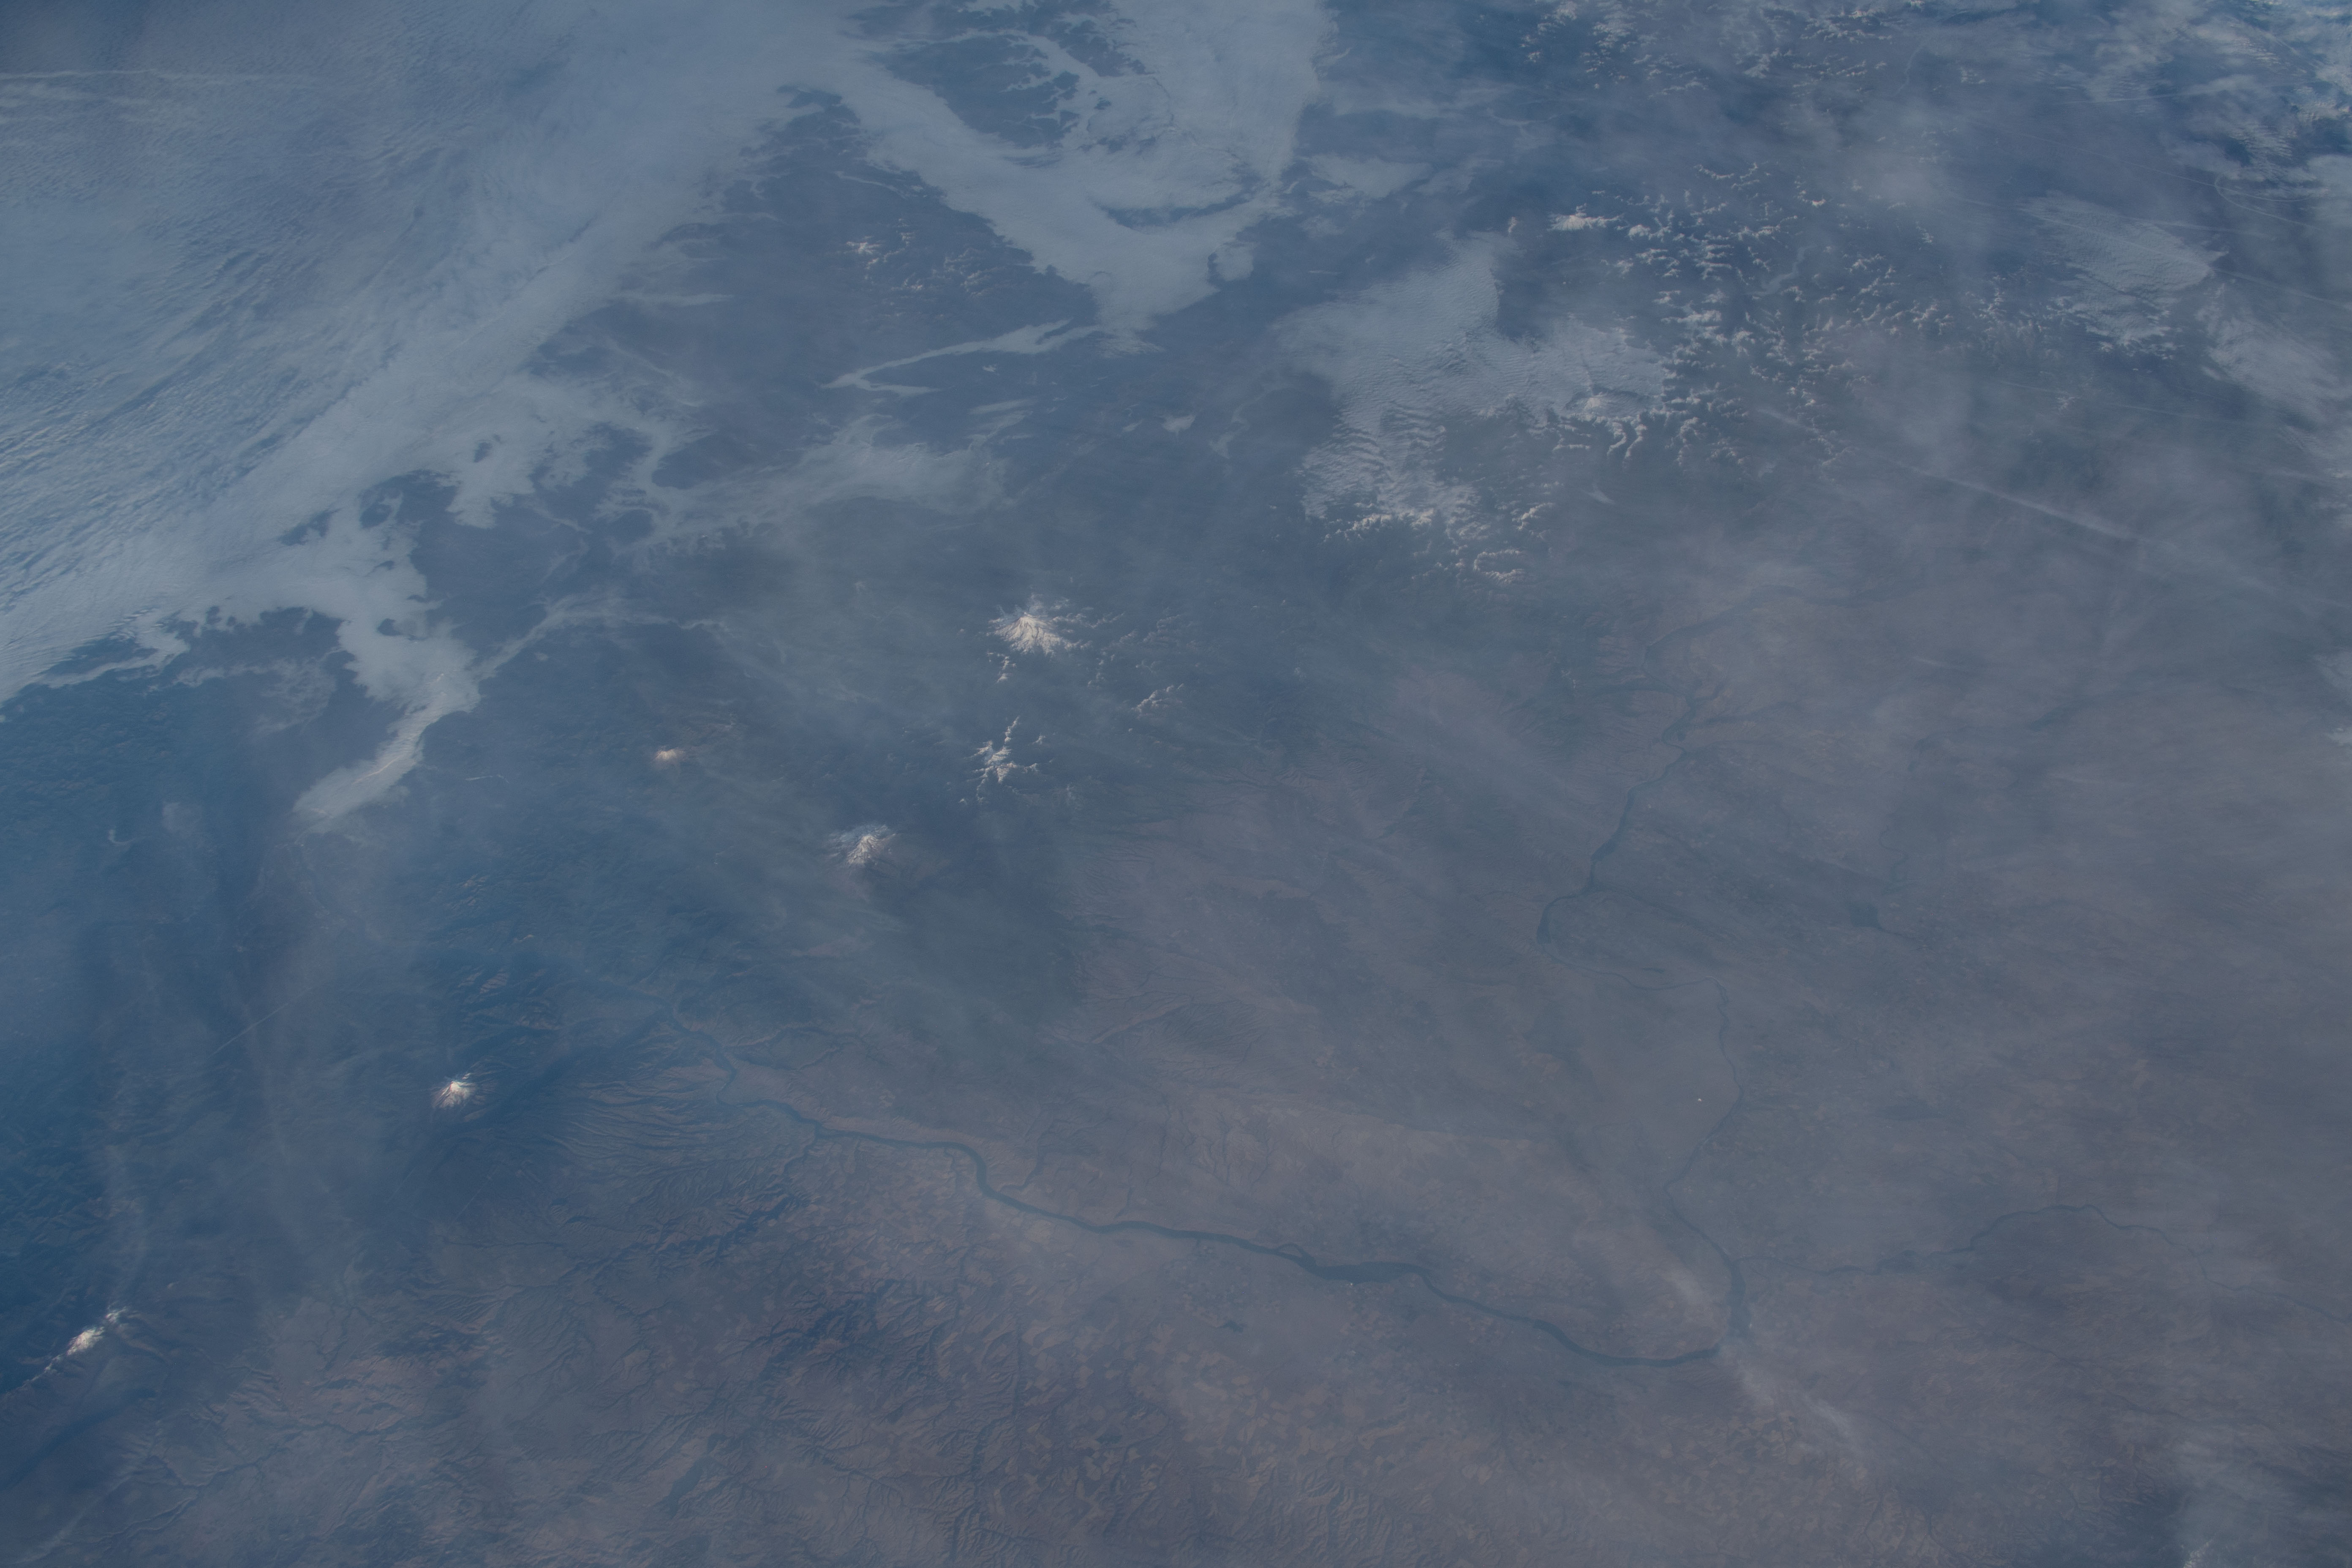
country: USA-WASHINGTON
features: CALIFORNIA, WASHINGTON, SALISHSEA
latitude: 47.0
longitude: -121.0
